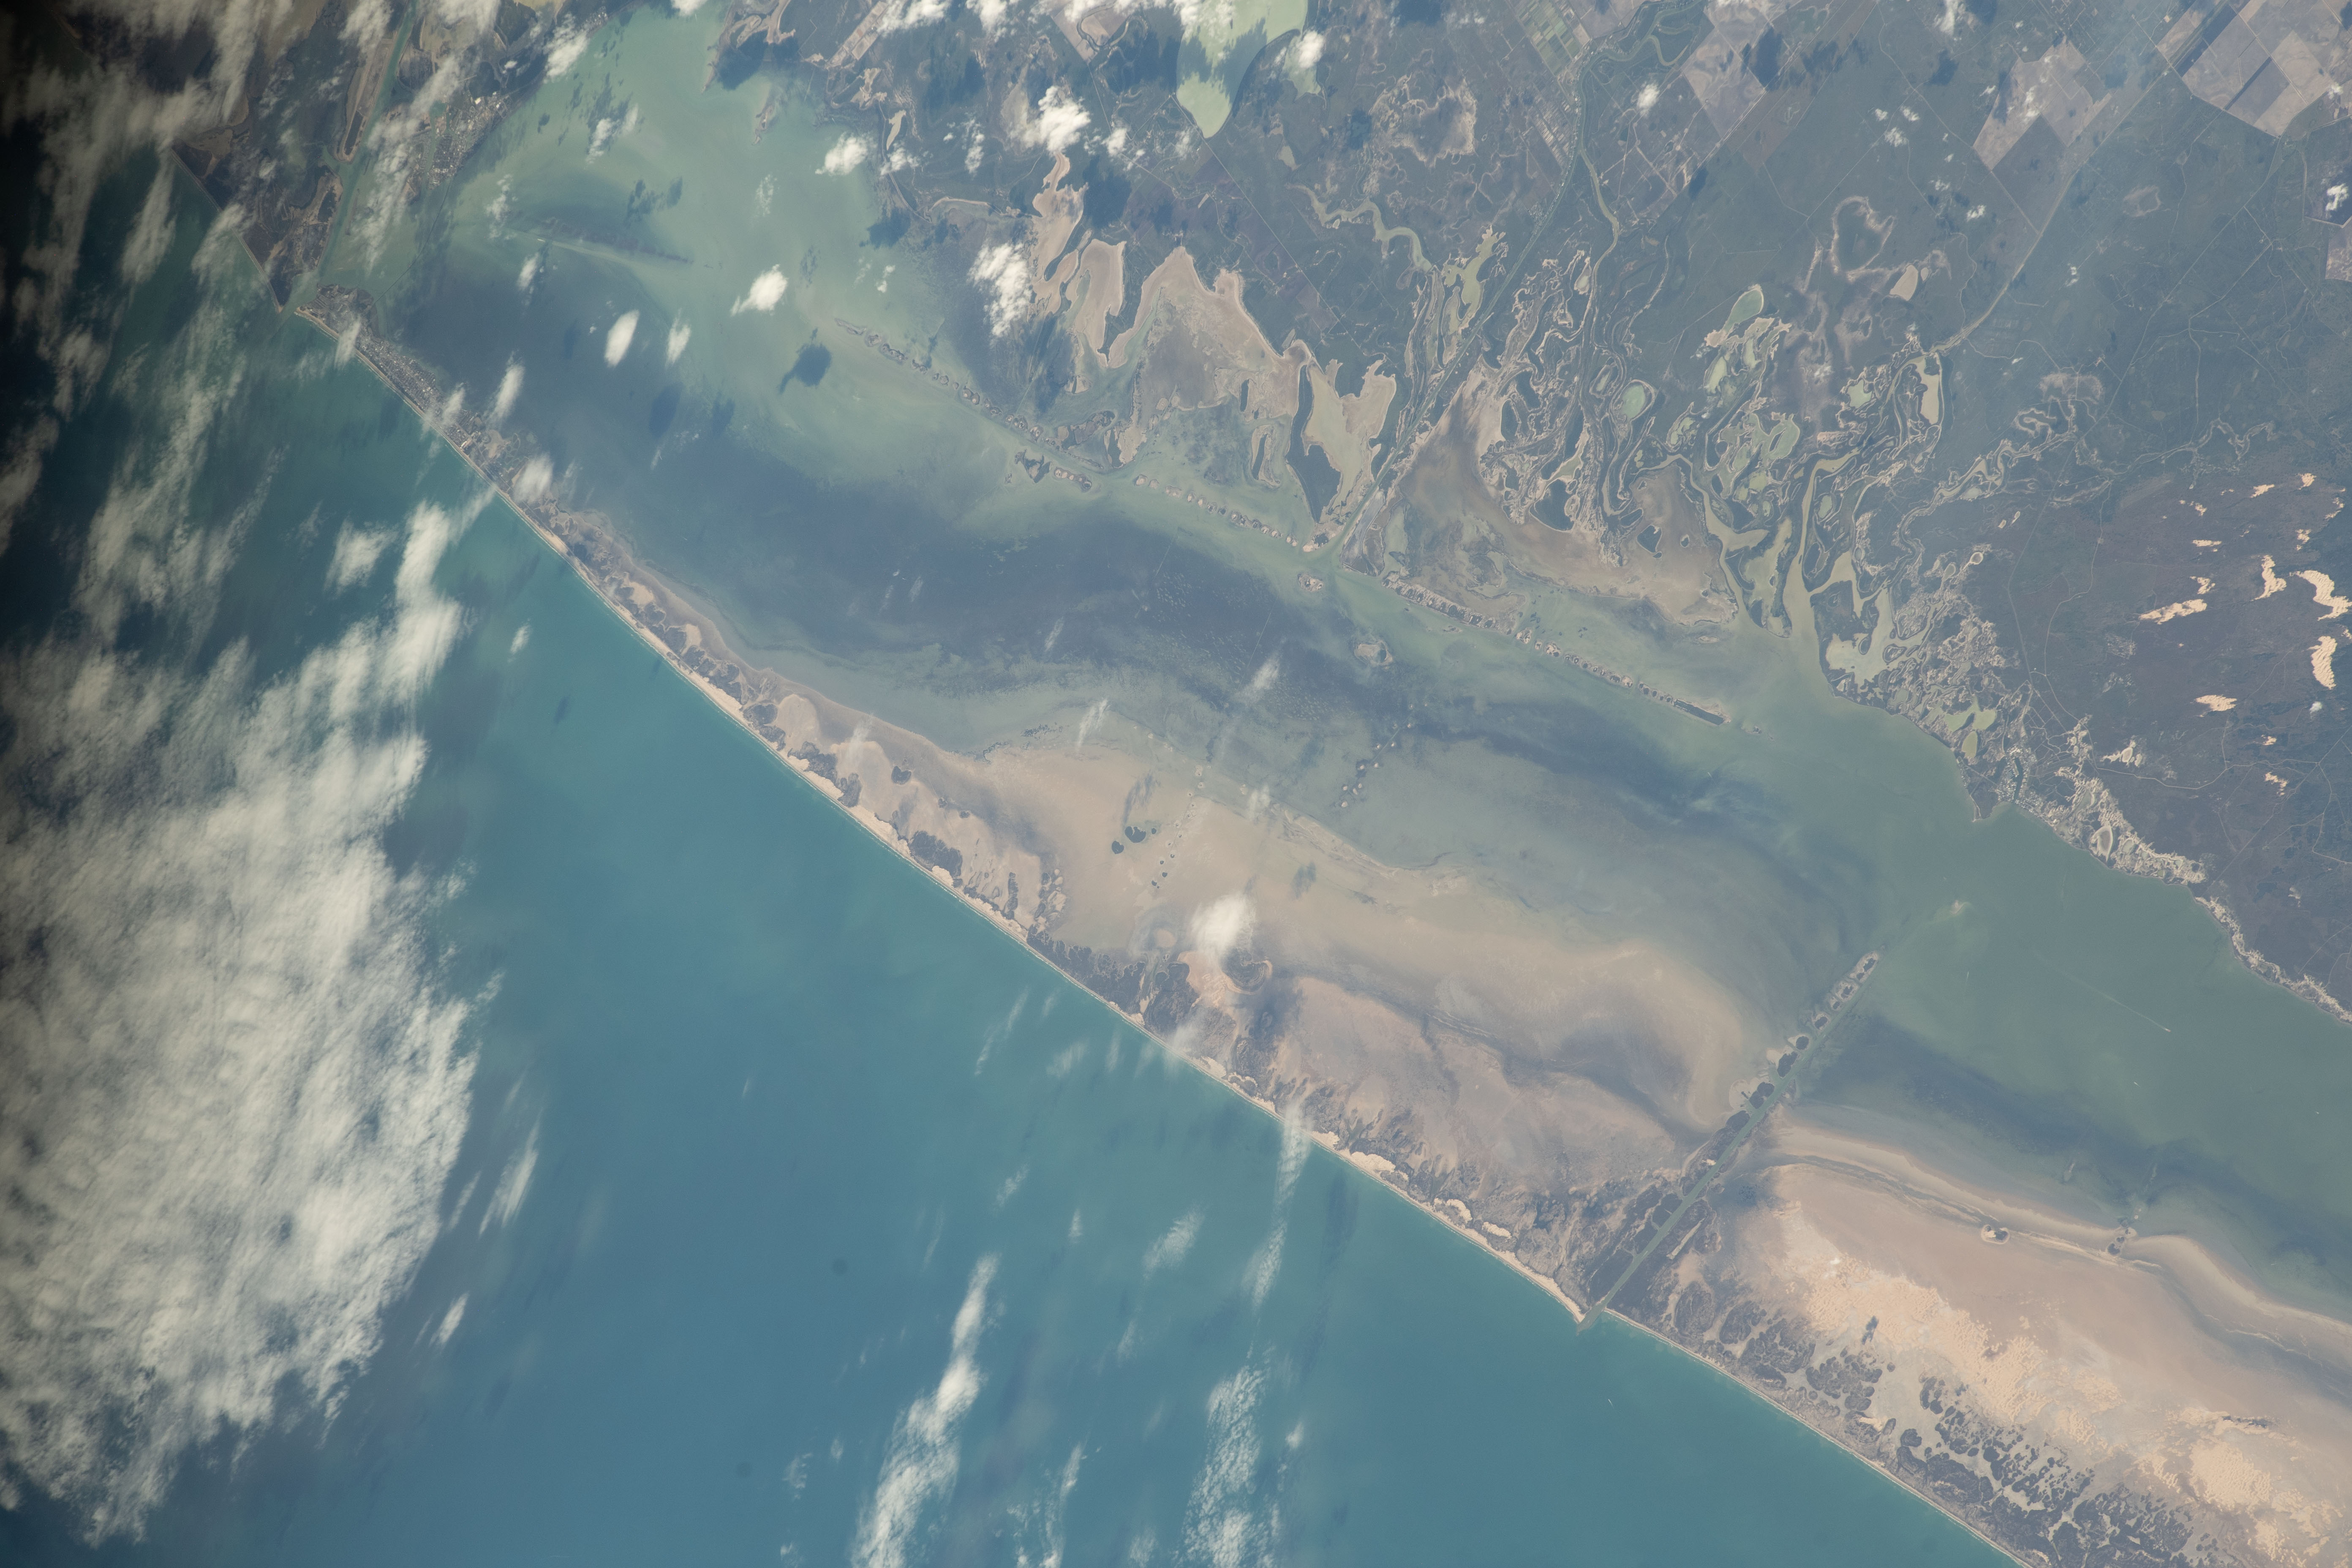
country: USA-TEXAS
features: LAGUNA MADRE, PORT MANSFIELD, SOUTH PADRE ISLAND
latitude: 26.4
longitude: -97.3
